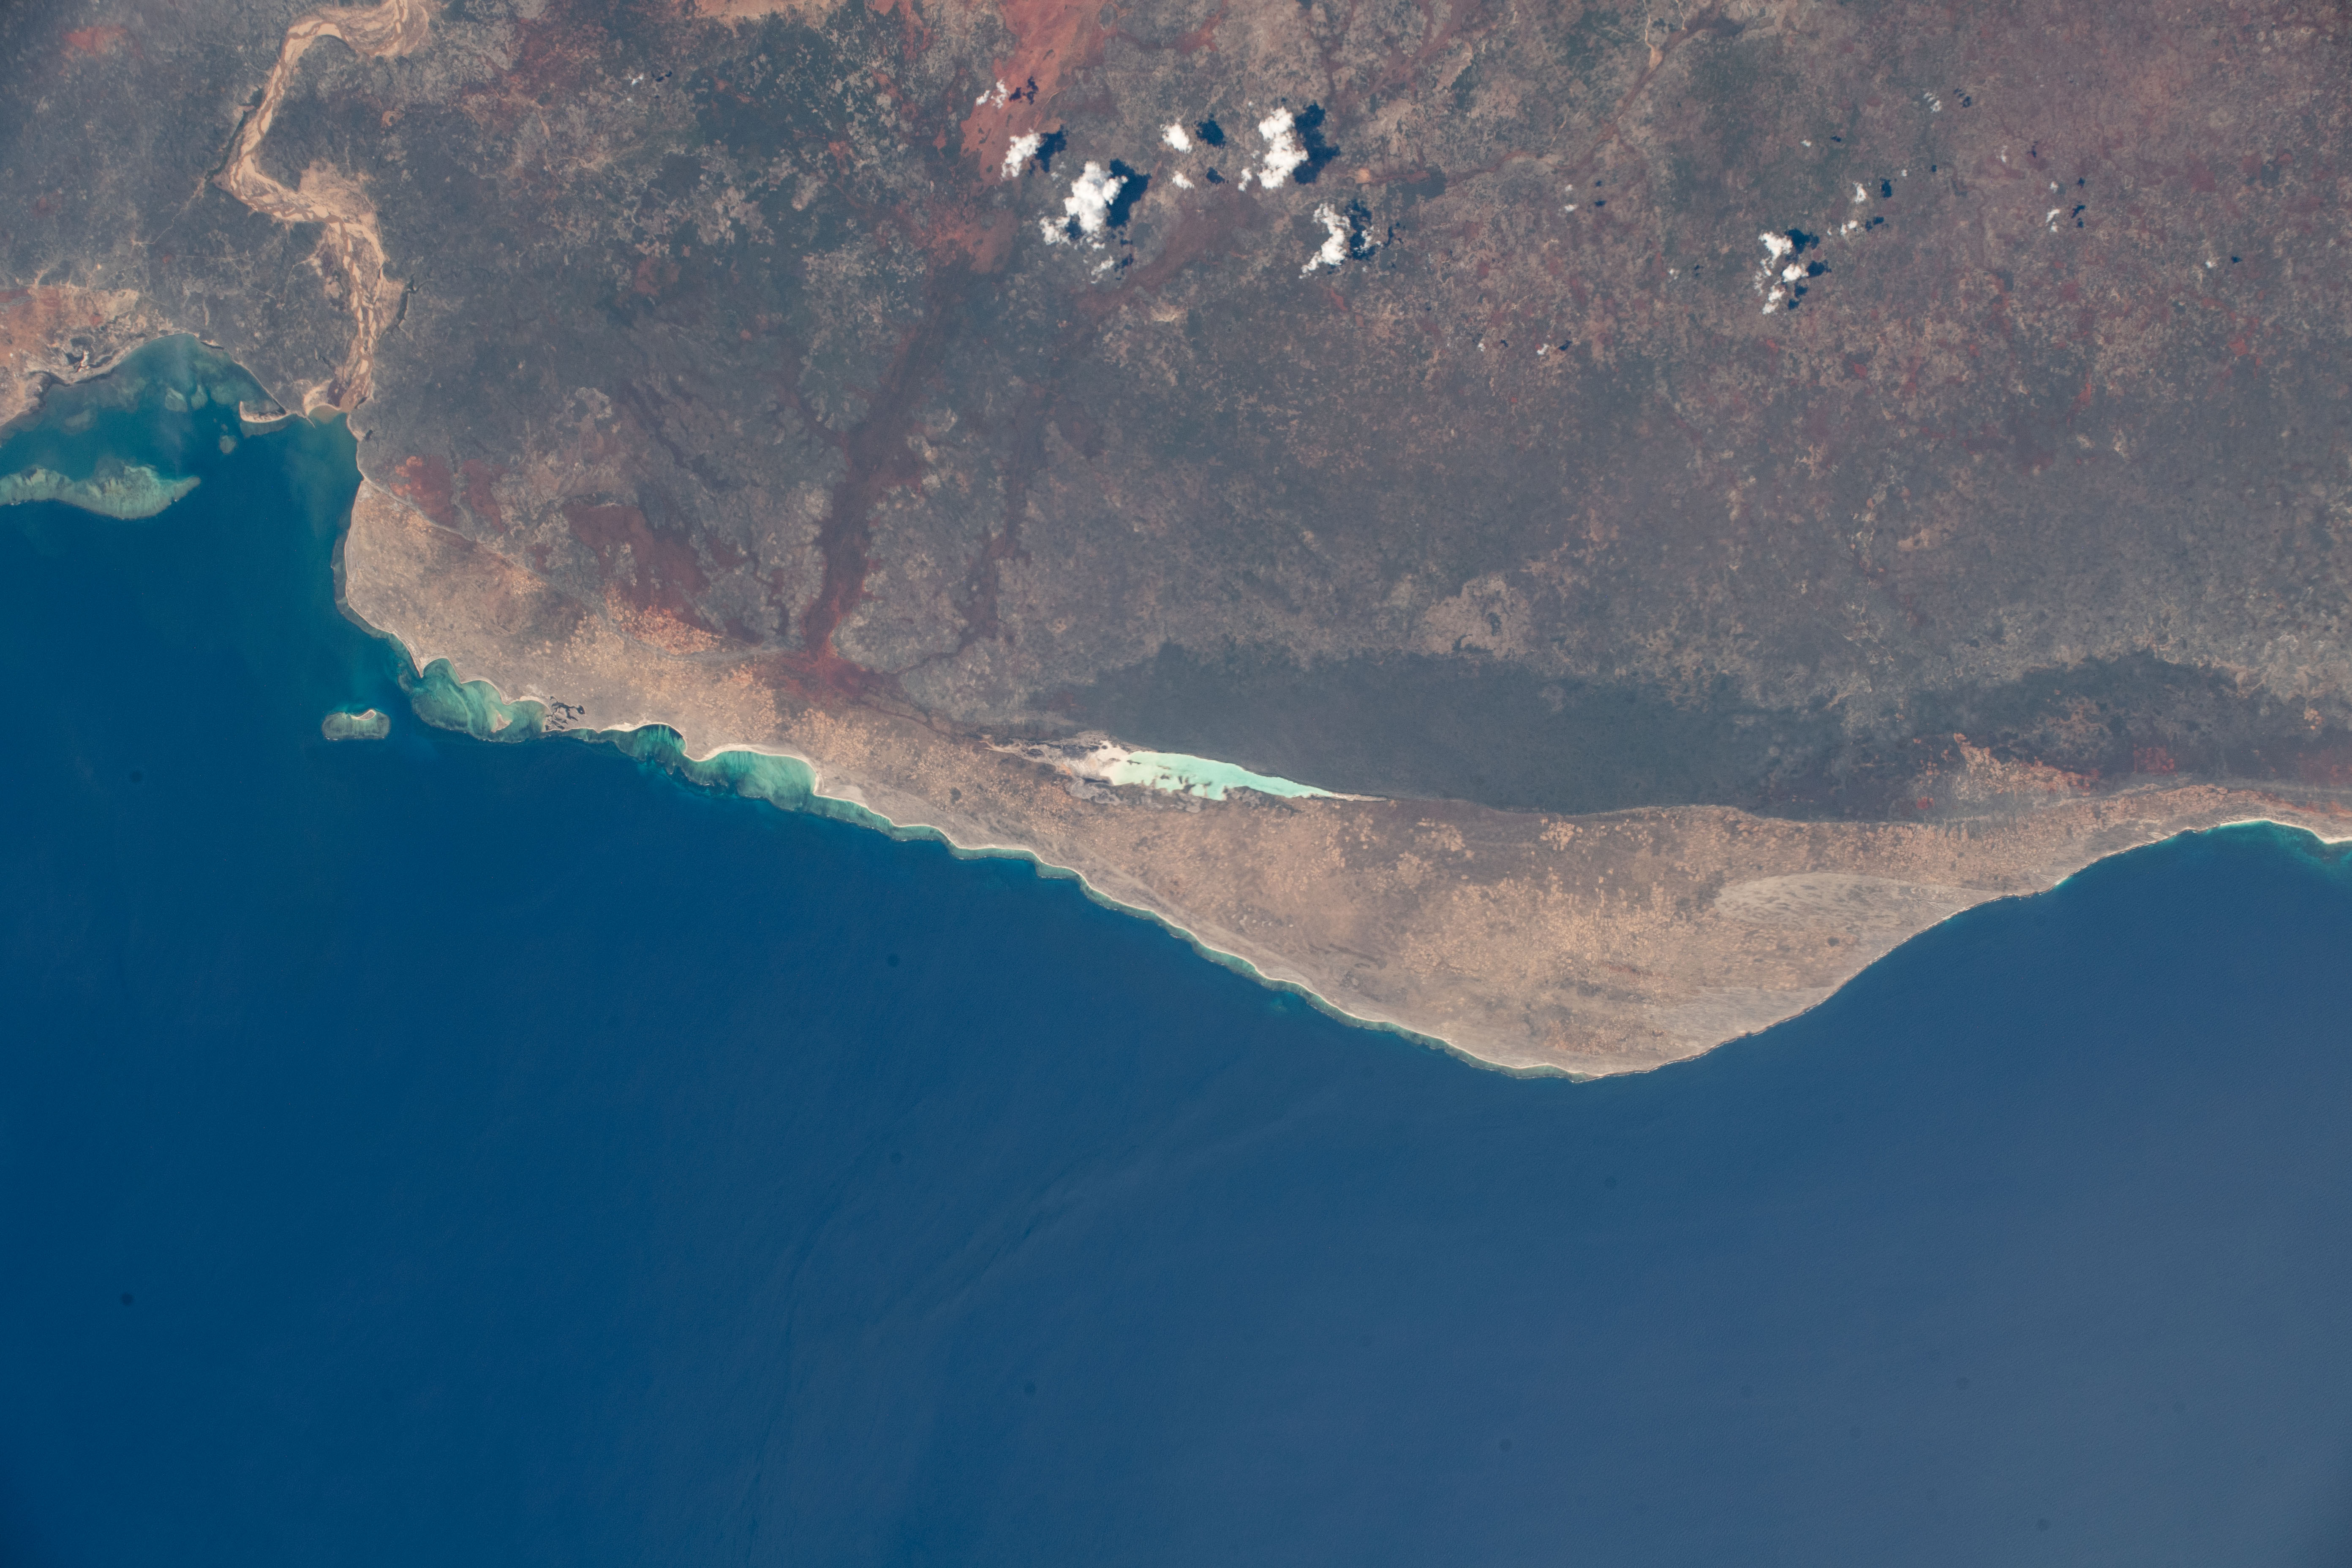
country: MADAGASCAR
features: TSIMANAMPETSOTSA NATURE RESERVE, TOLIARA
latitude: -24.2
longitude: 43.8
